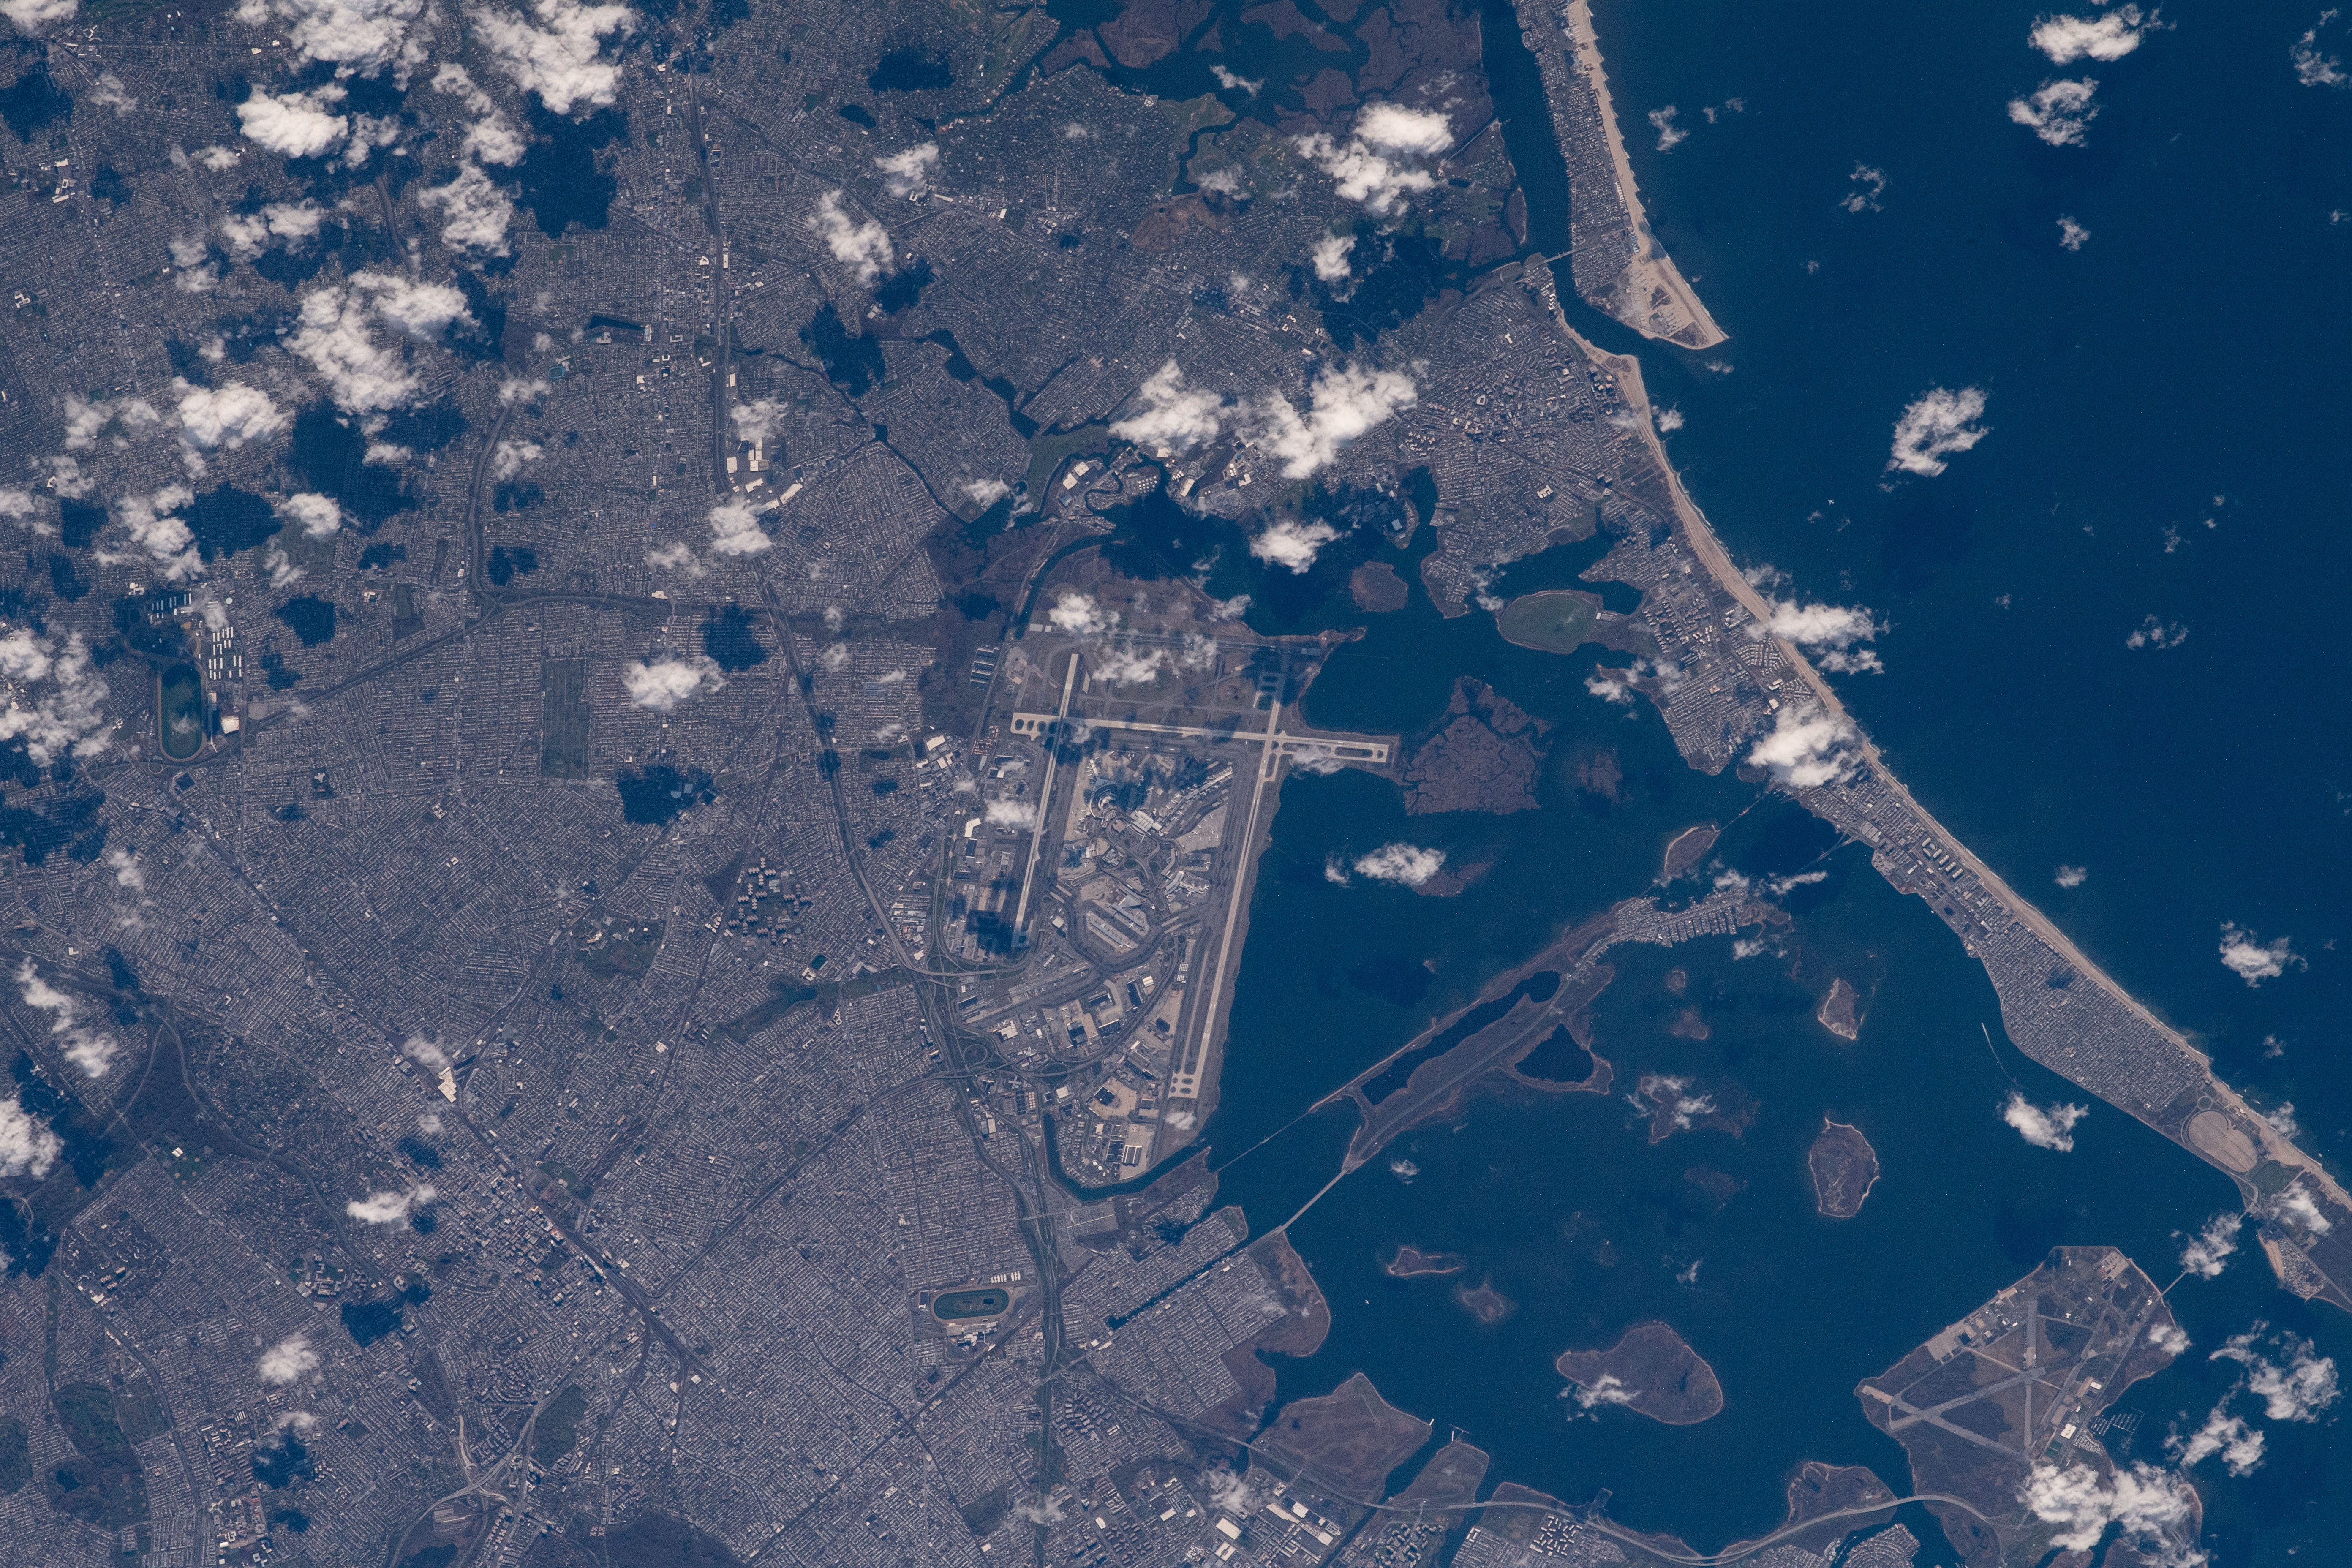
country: USA-NEW YORK
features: JFK AIRPORT, JAMAICA BAY, ATLANTIC OCEAN, JAMAICA BAY WILDLIFE REFUGEE
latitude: 40.6
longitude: -73.8
